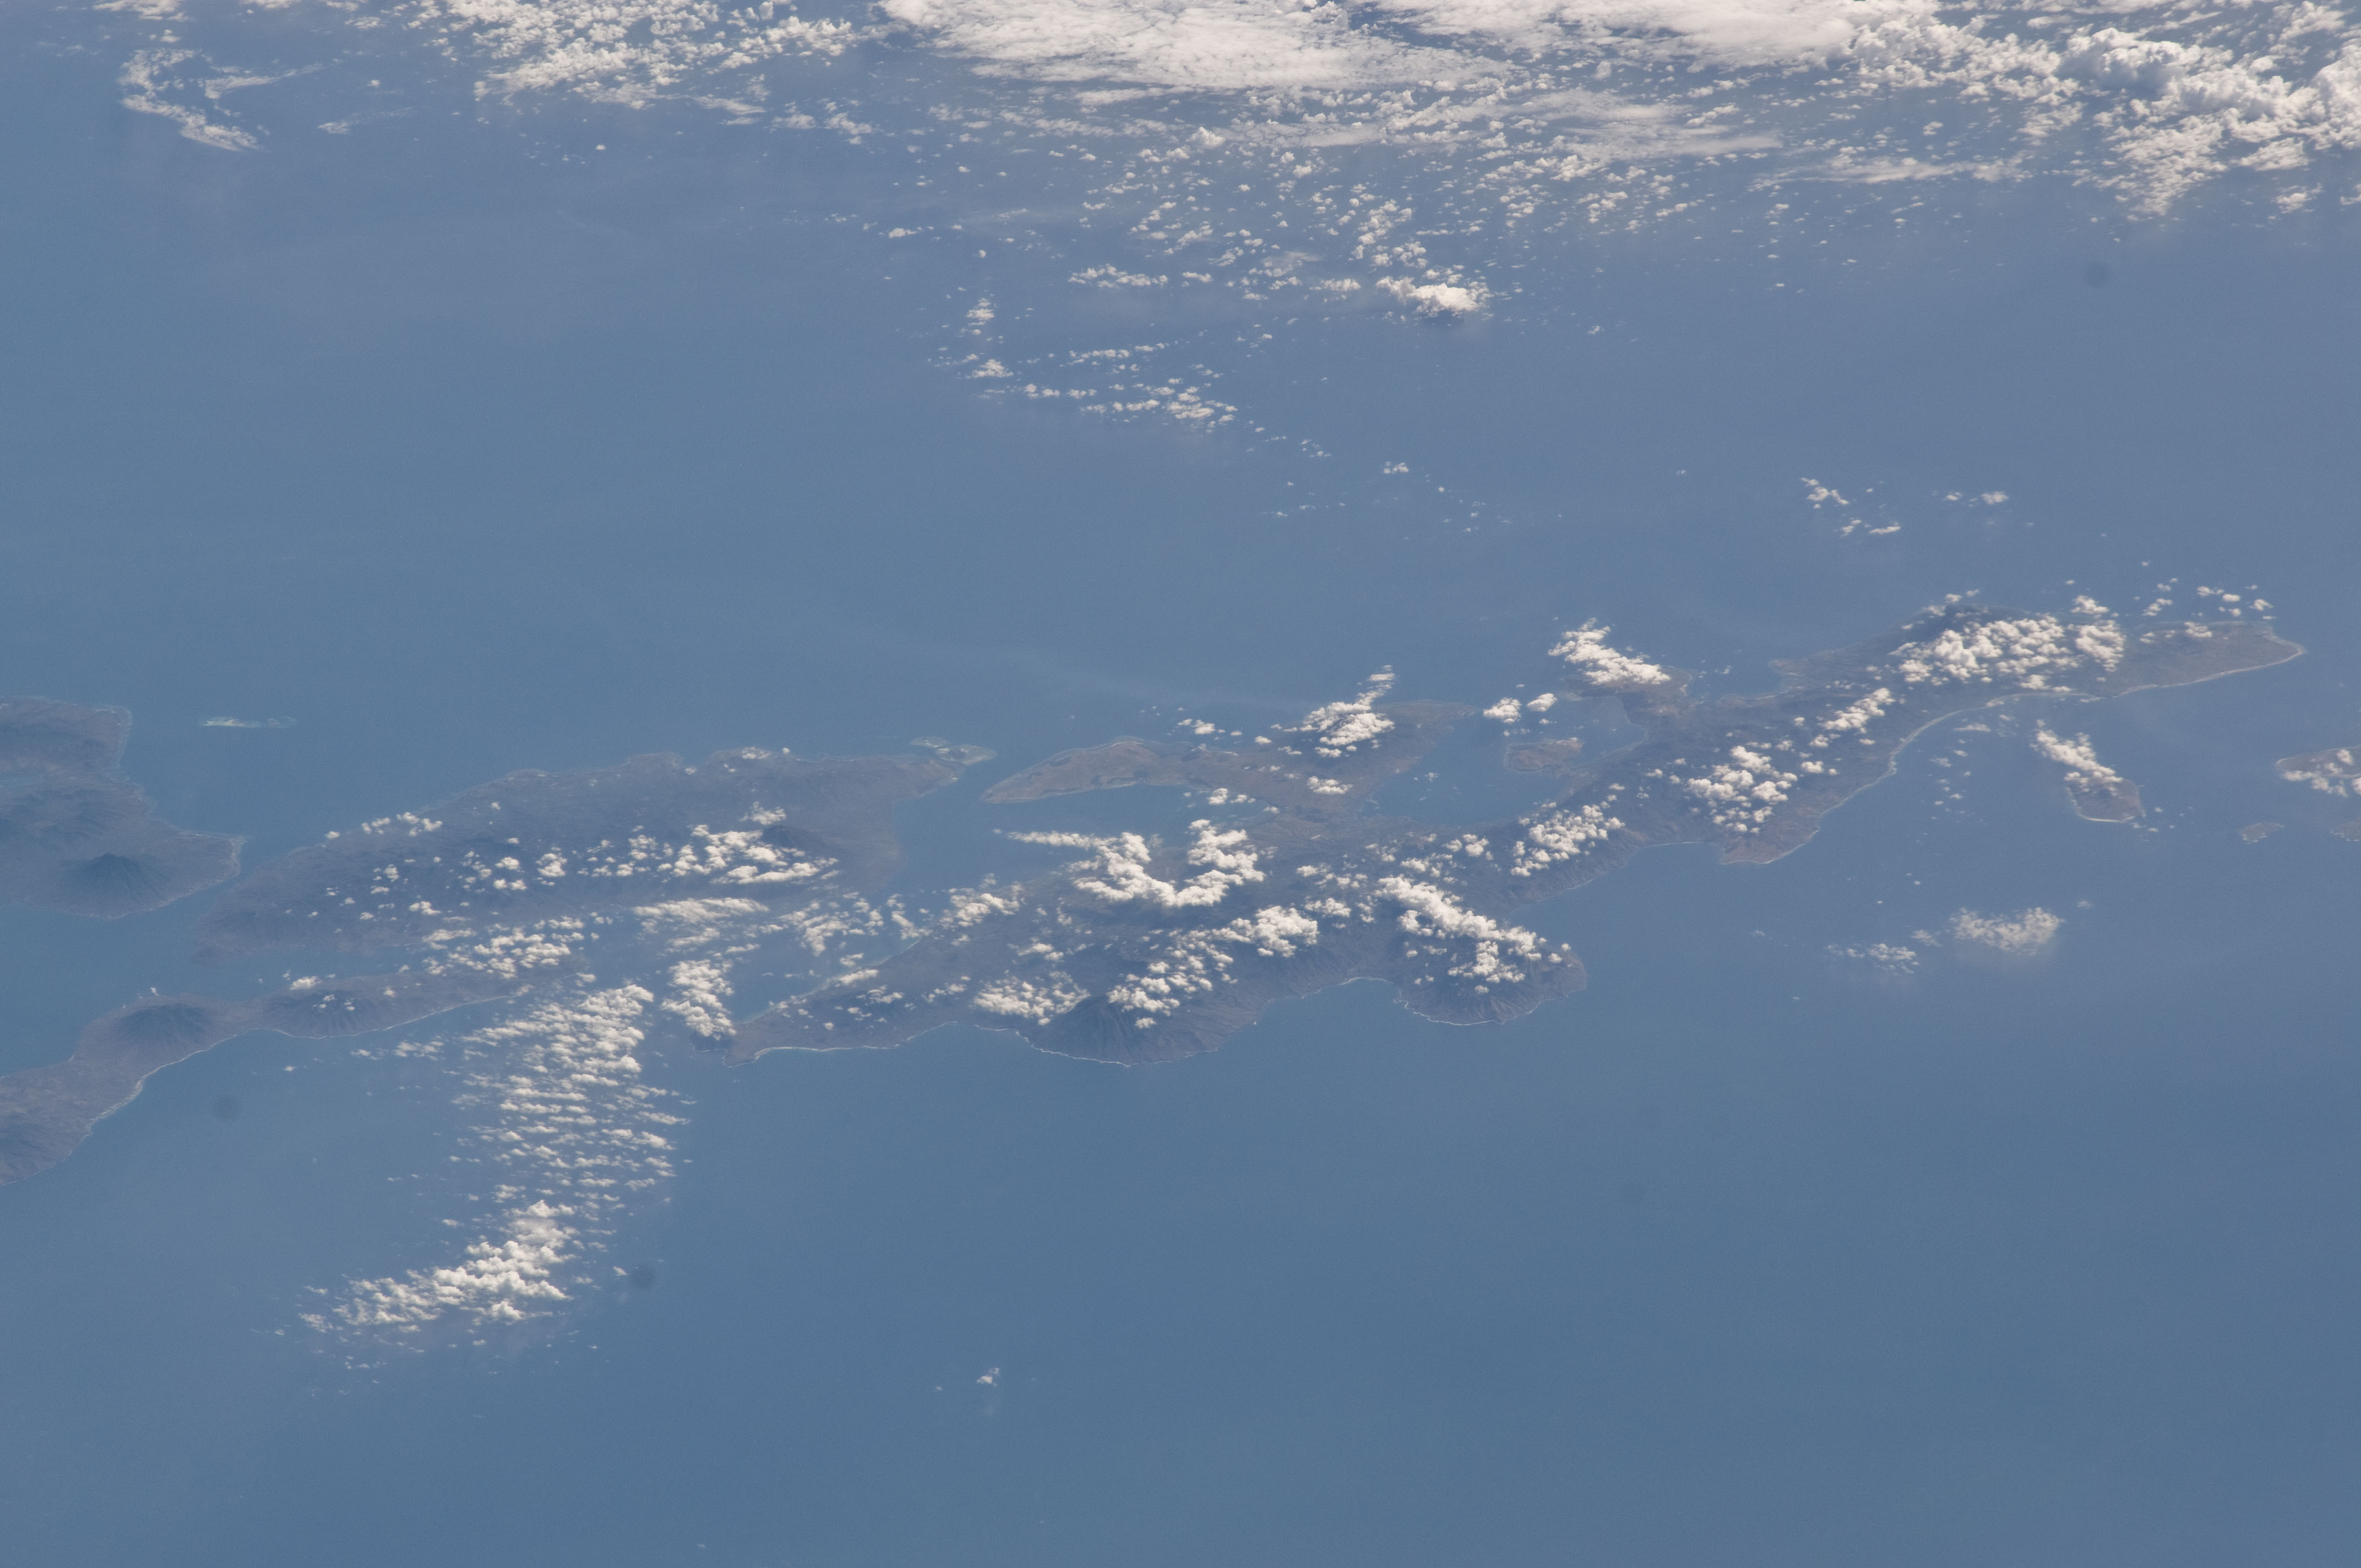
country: INDONESIA
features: LESSER SUNDA I., PULAU LOMBLEN, INDIAN O.
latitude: -8.3
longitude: 123.5
